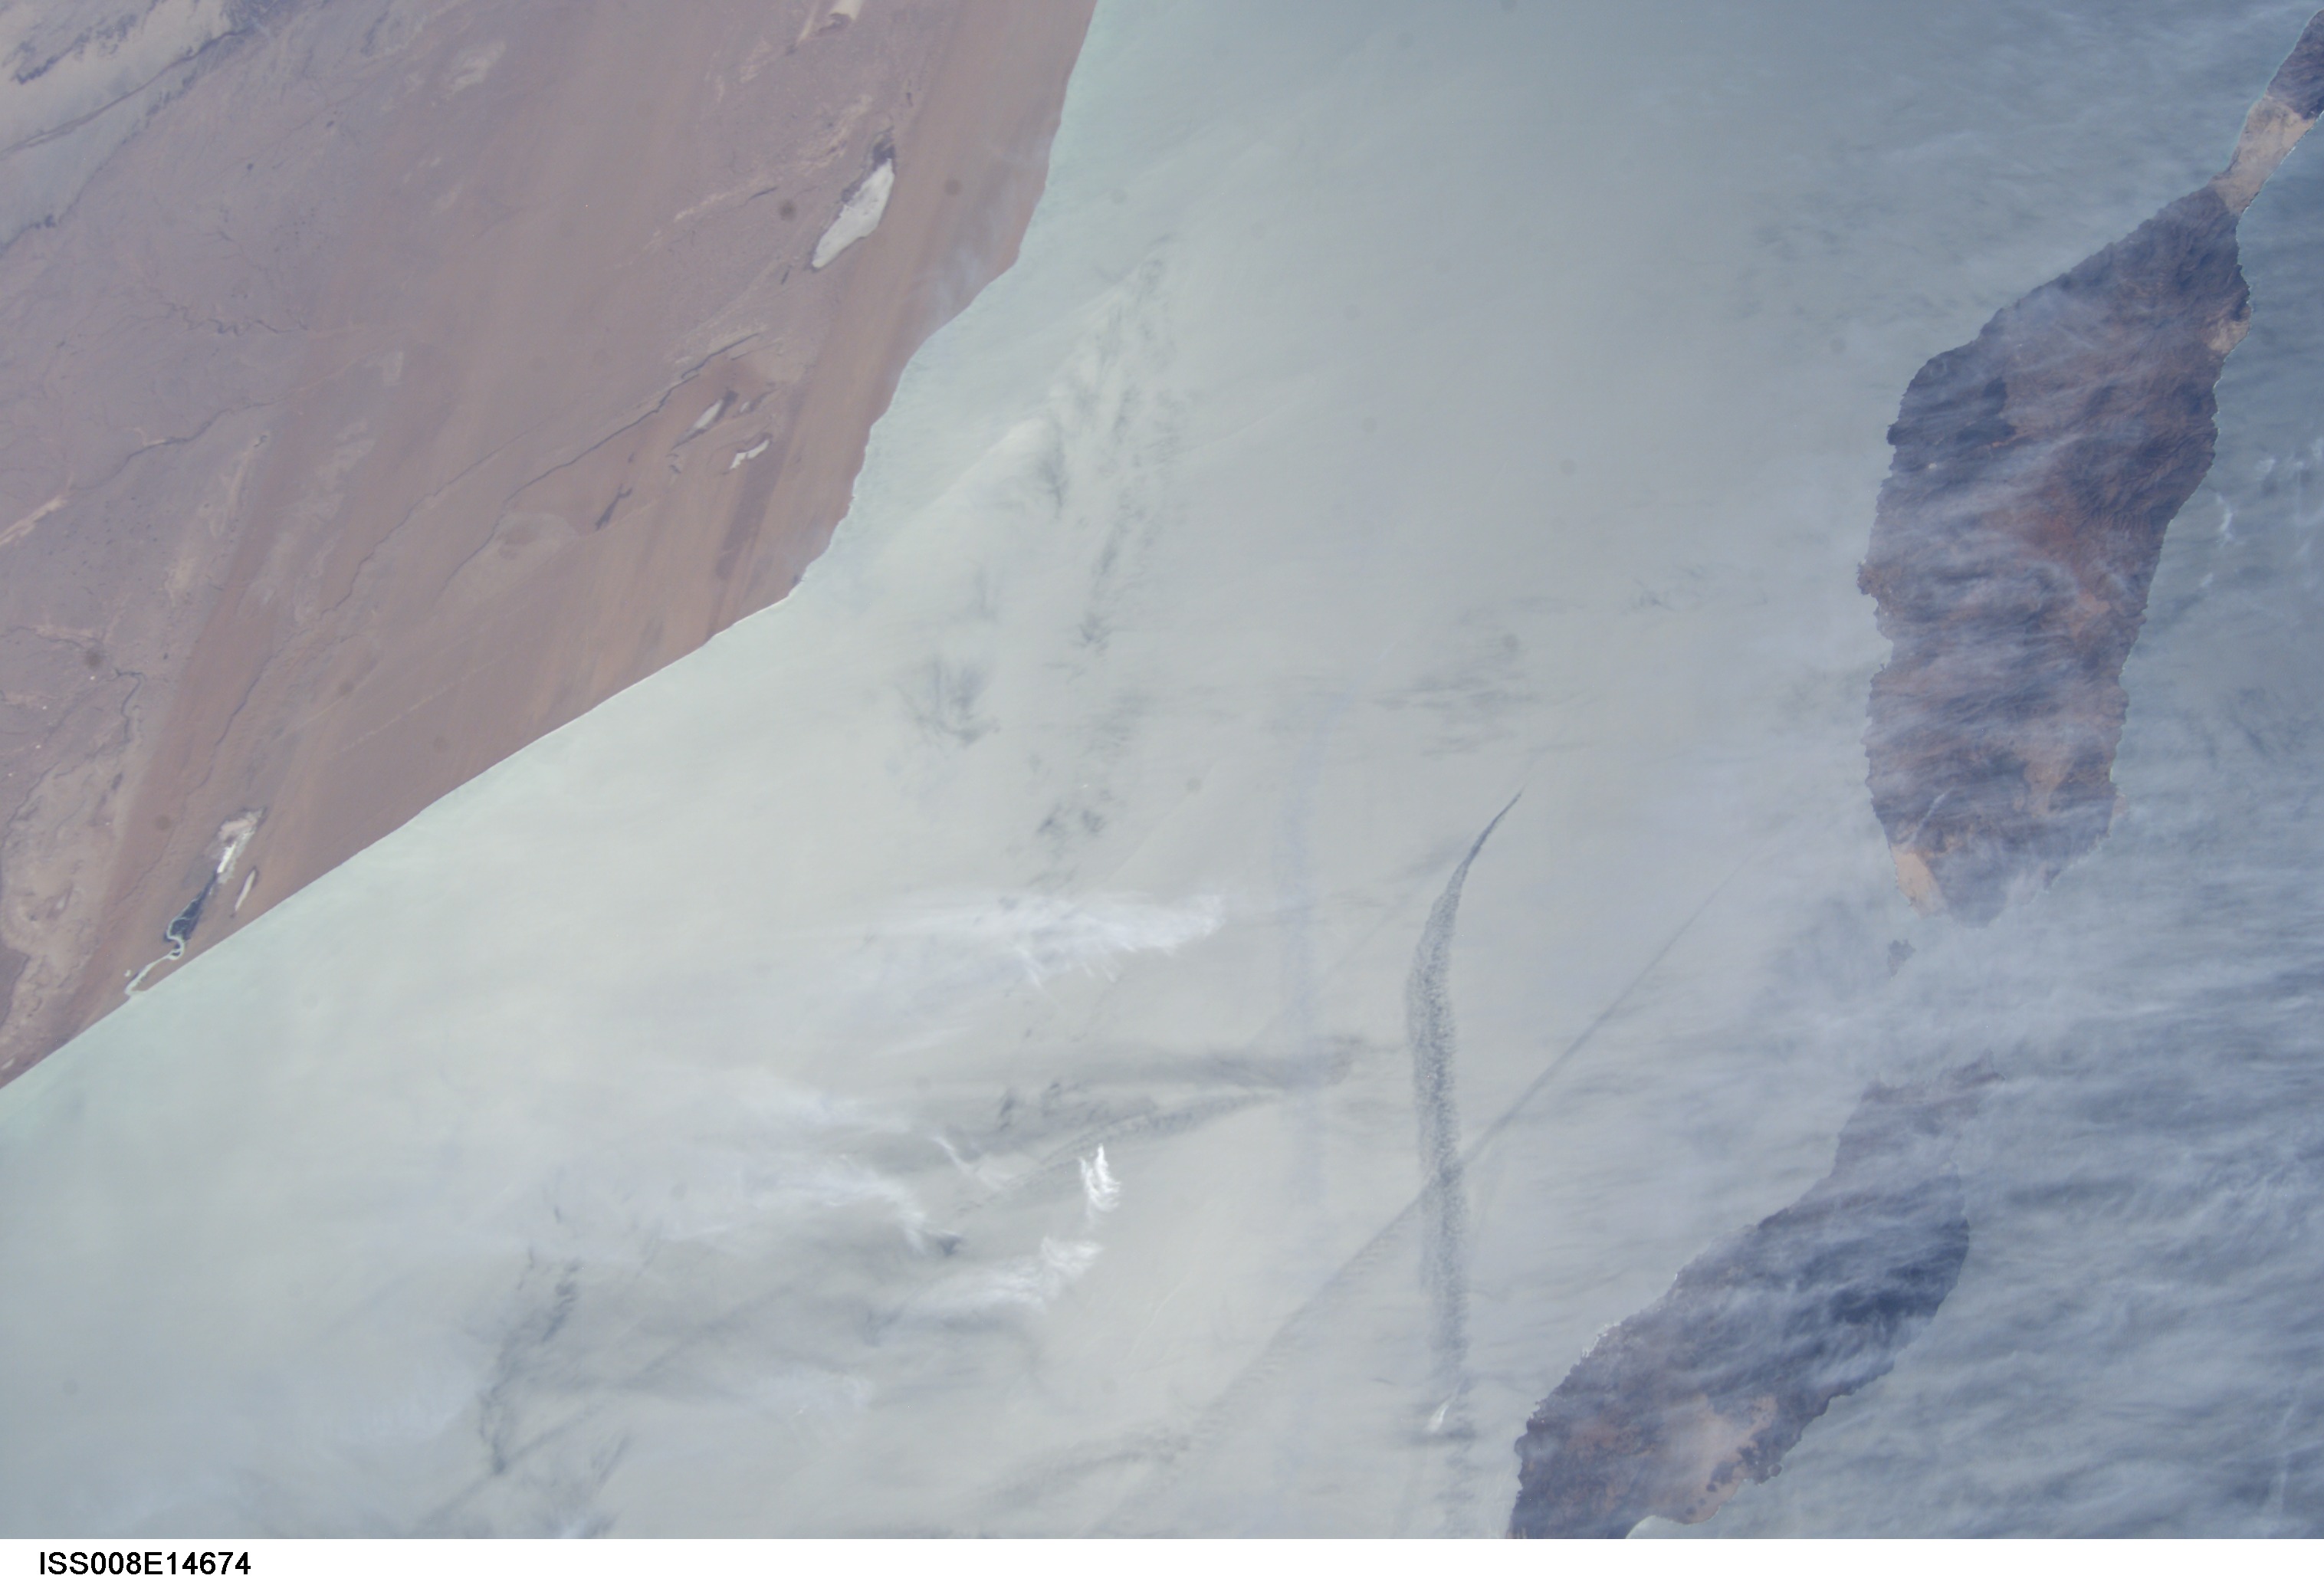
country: MOROCCO
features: CAPE JUBY, FUERTEVENTURA, SUNGLINT
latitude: 28.0
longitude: -13.0
